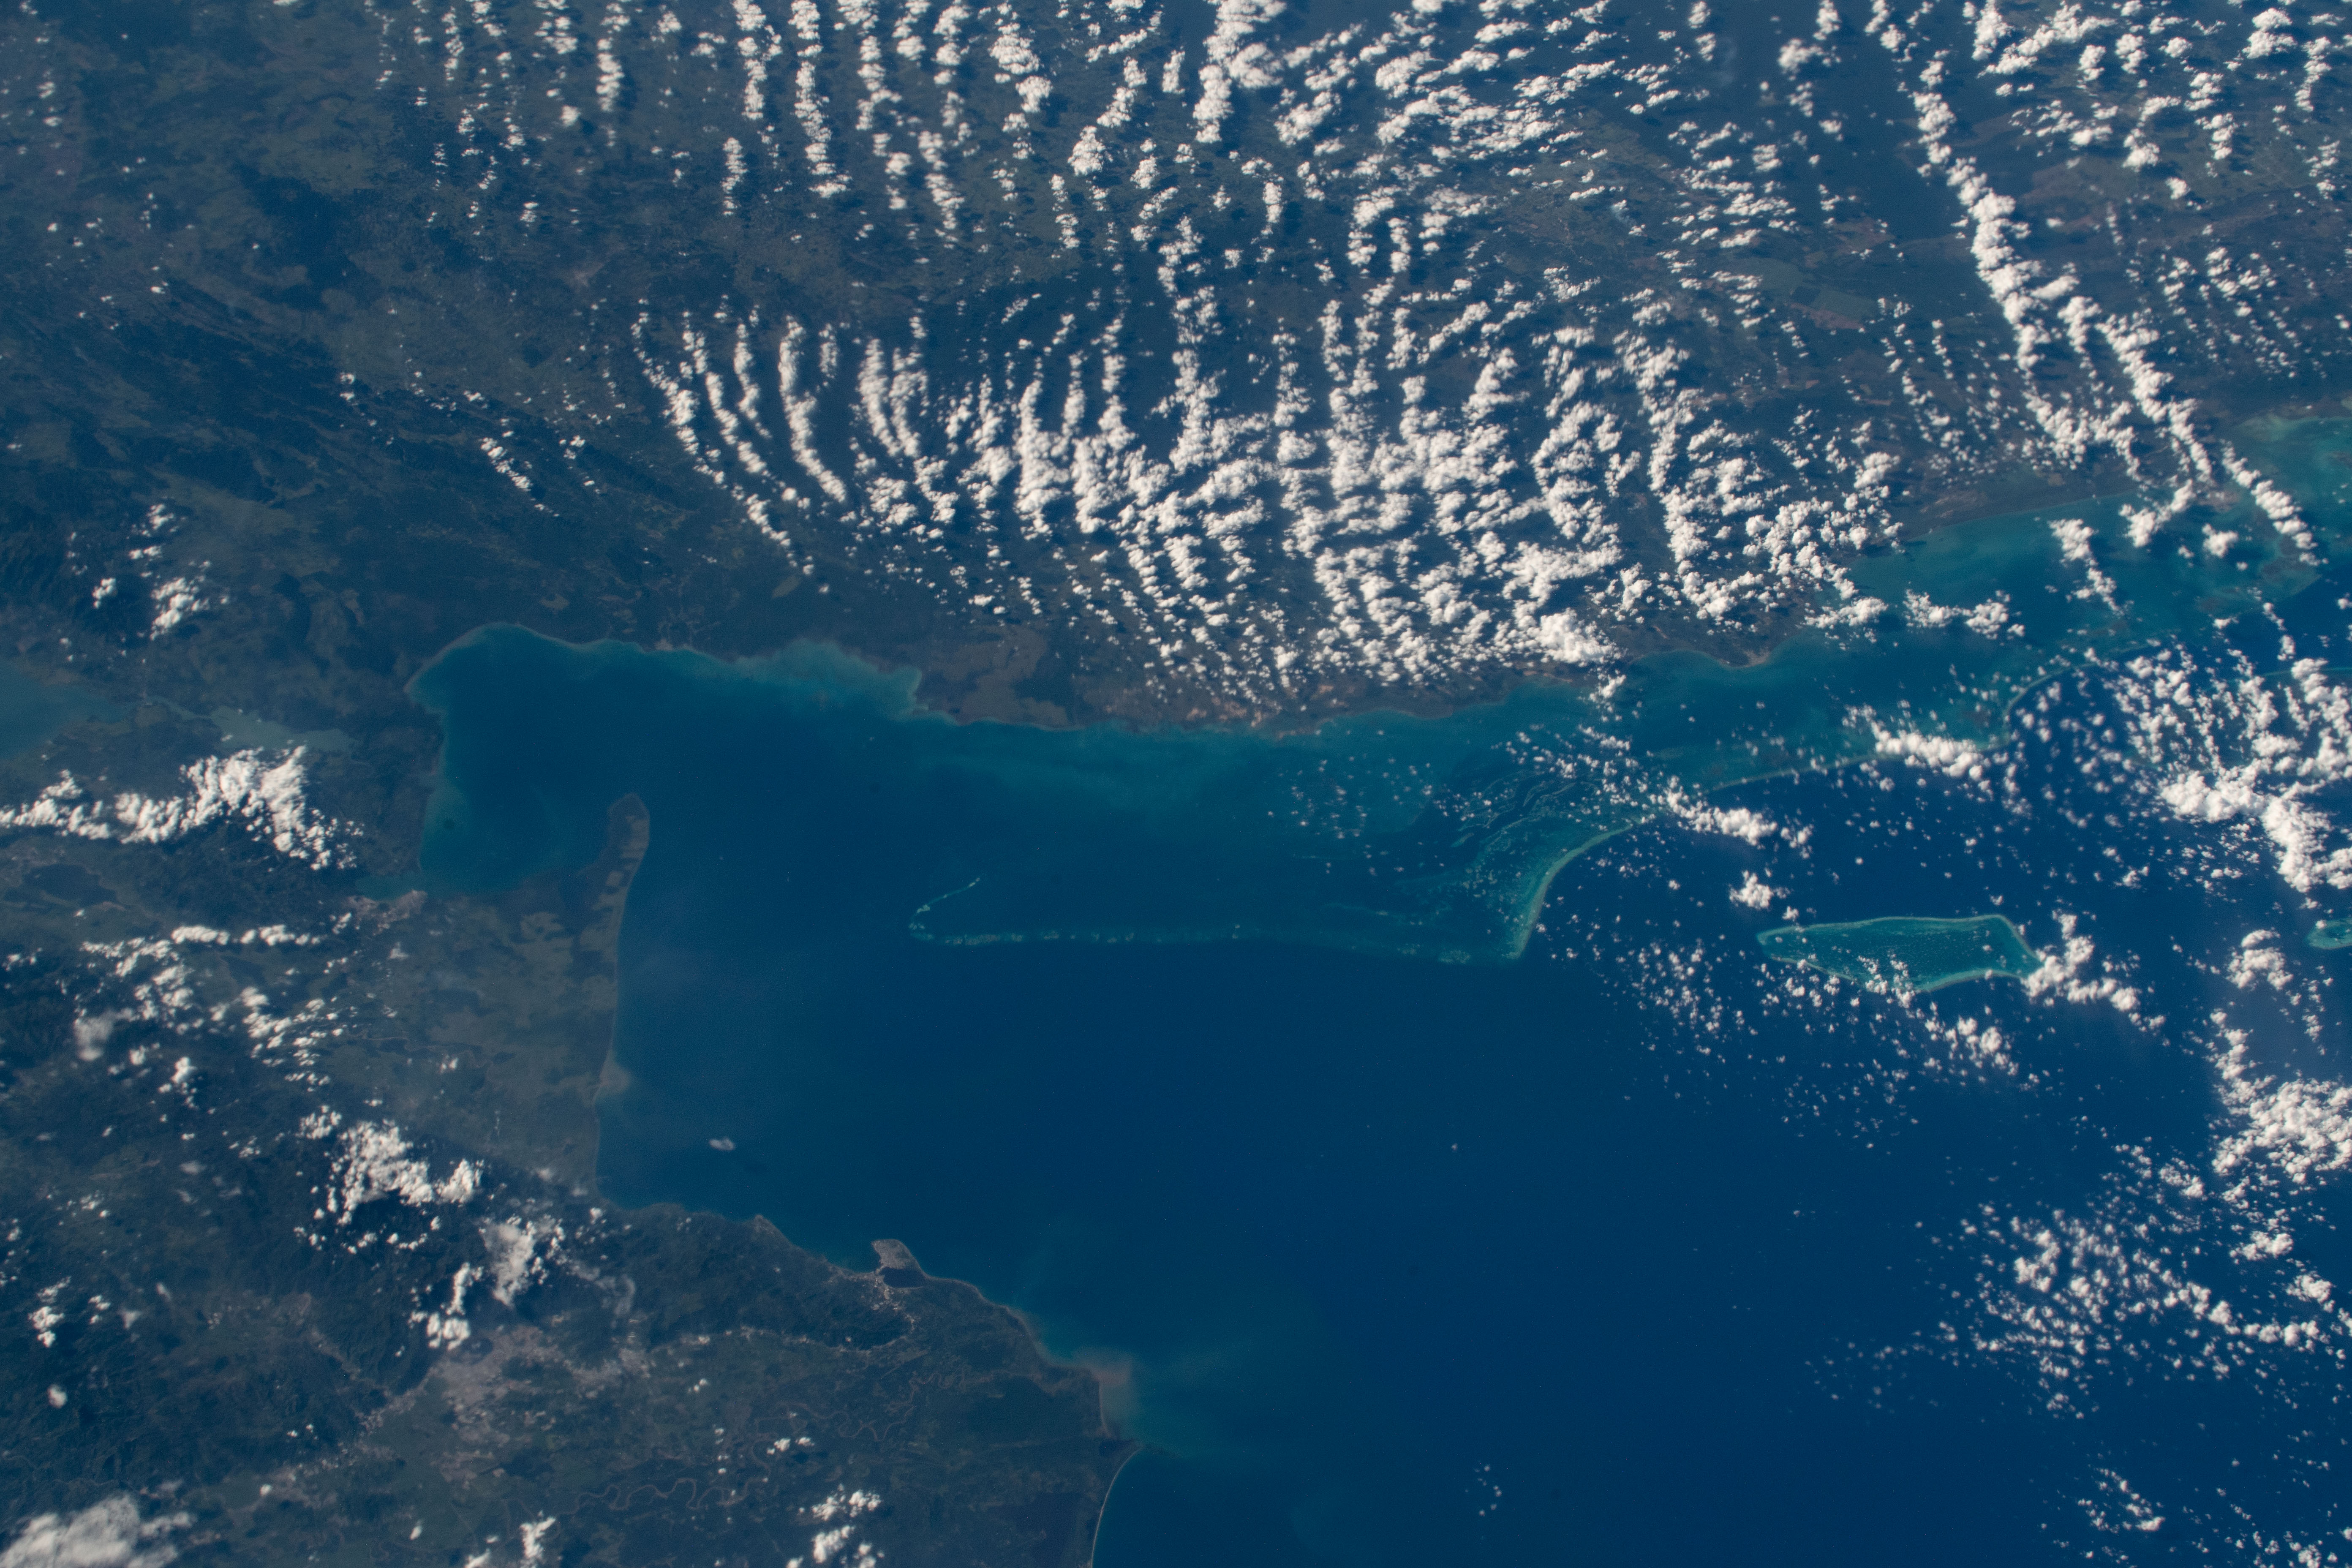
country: BELIZE
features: BELIZE FAN, AMATIQUE BAY, HONDURAS
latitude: 16.5
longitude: -88.2
